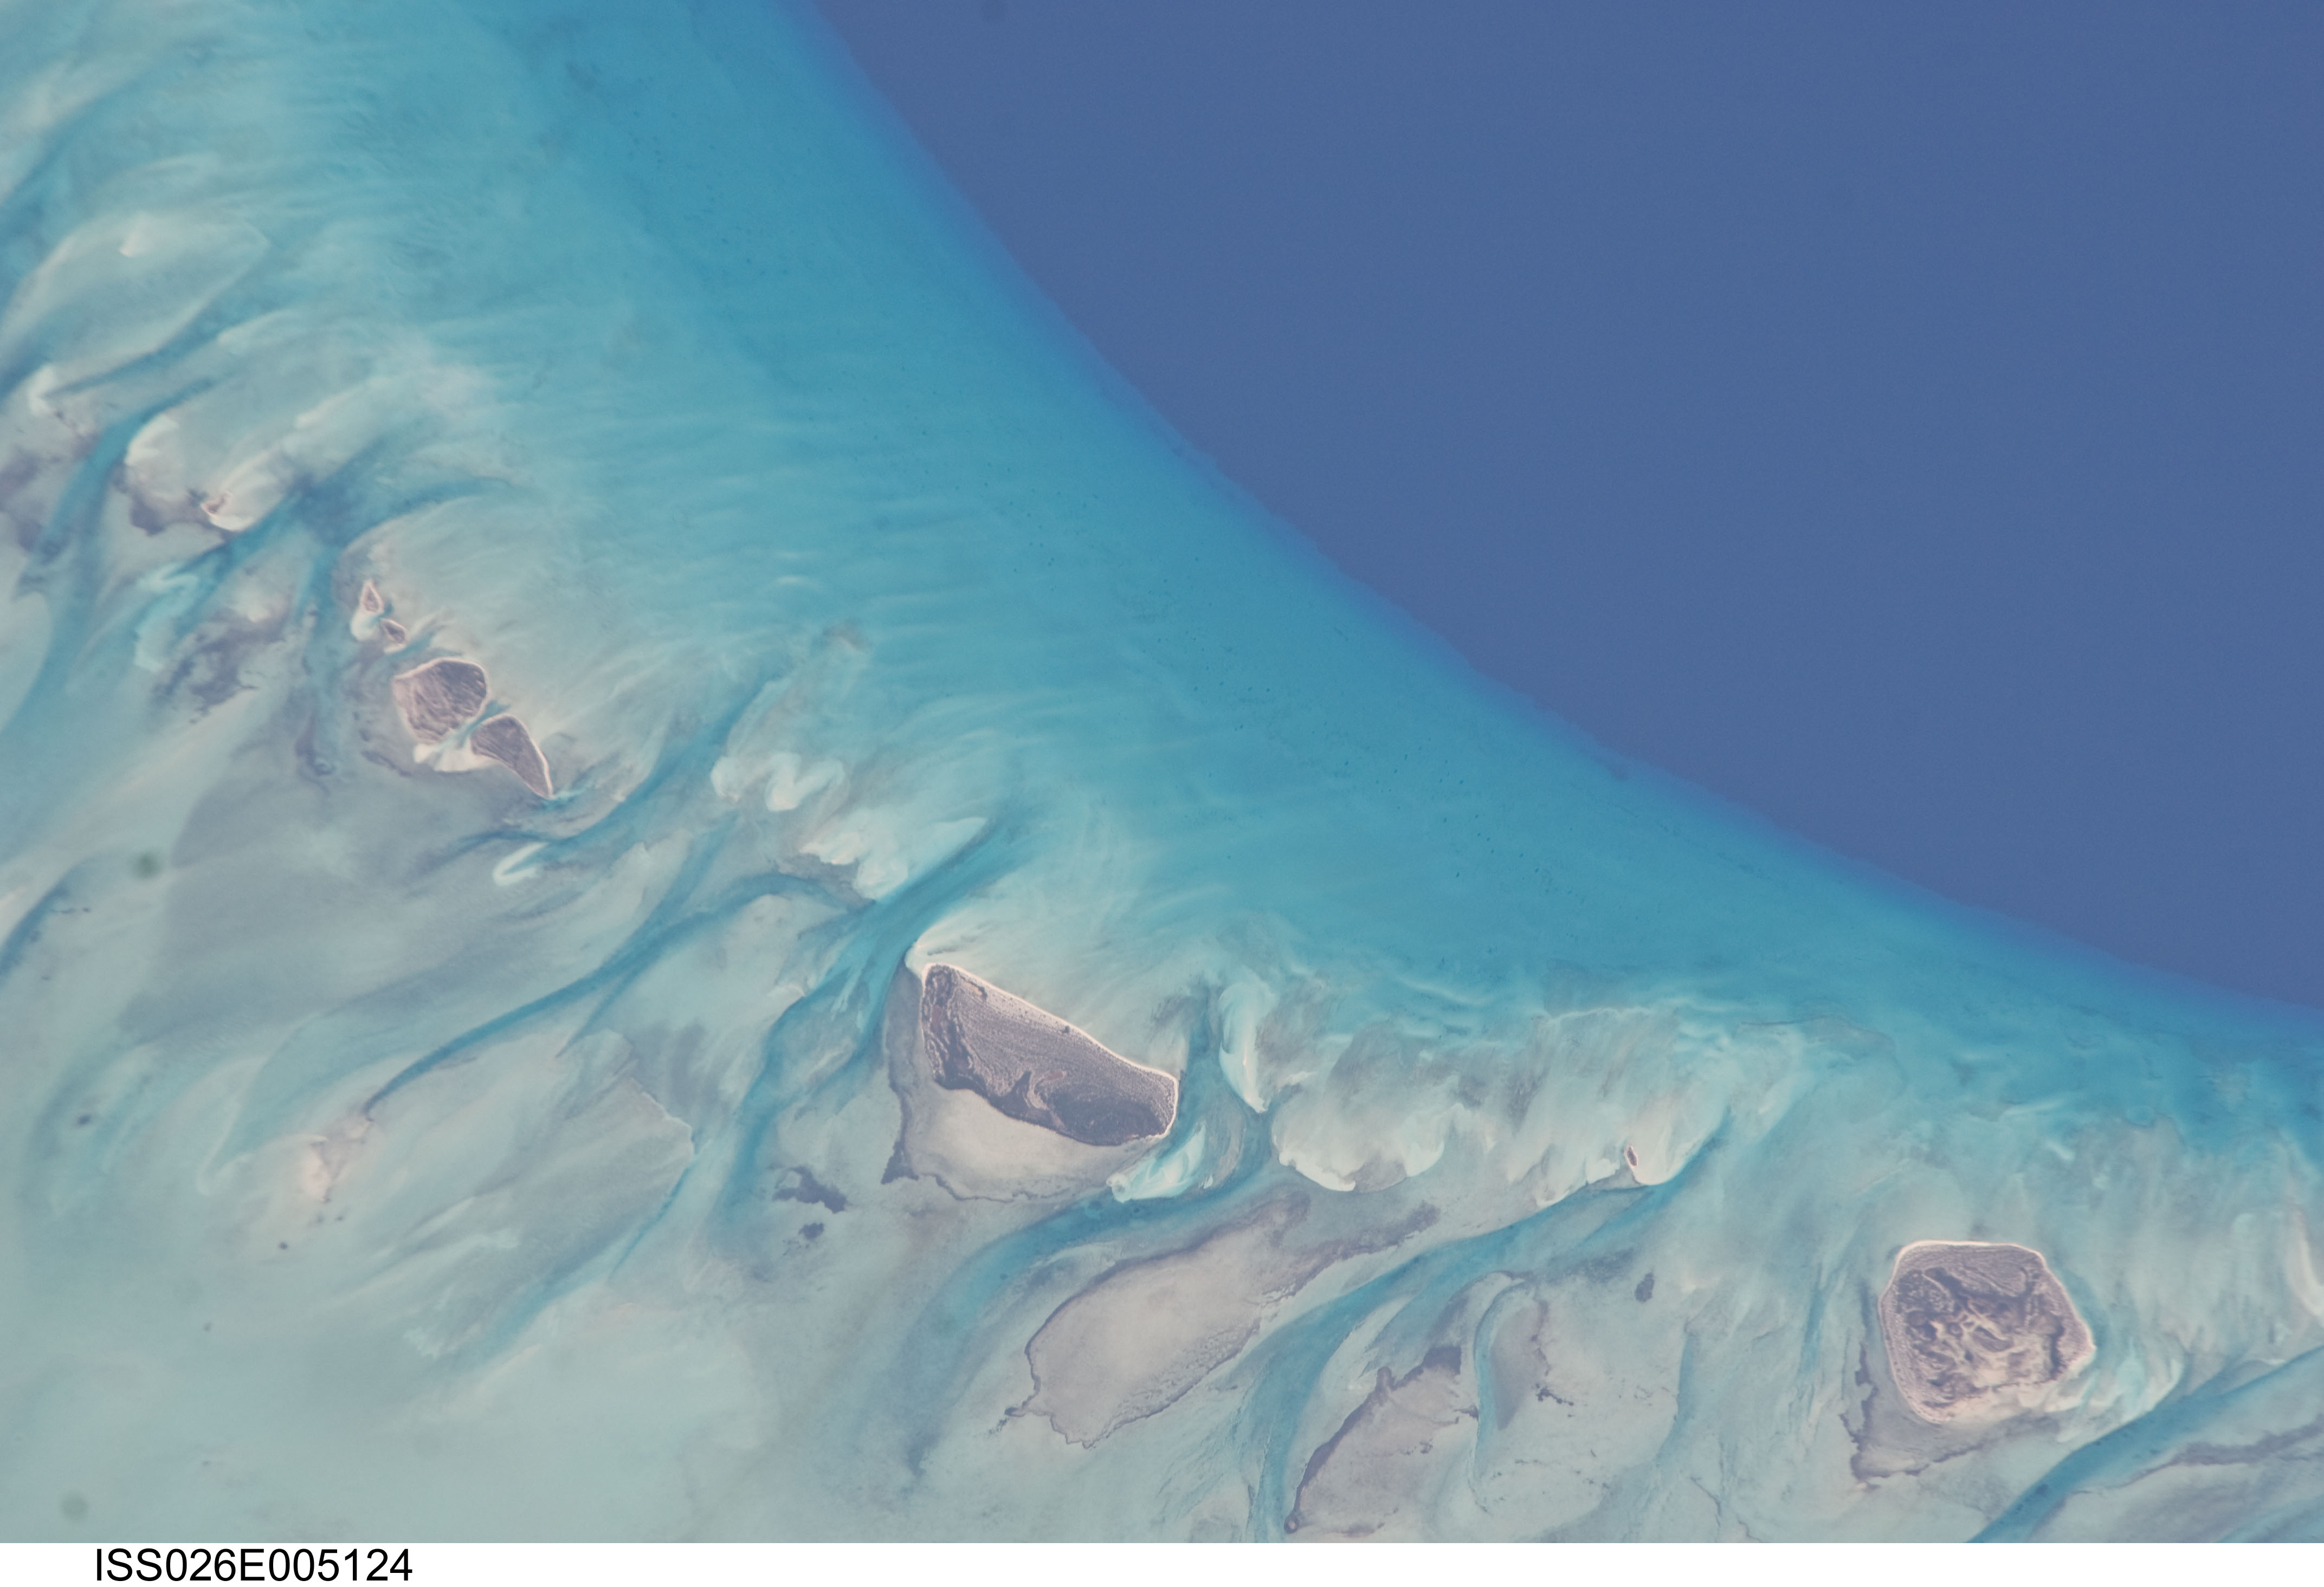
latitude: 22.5
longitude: -74.3
